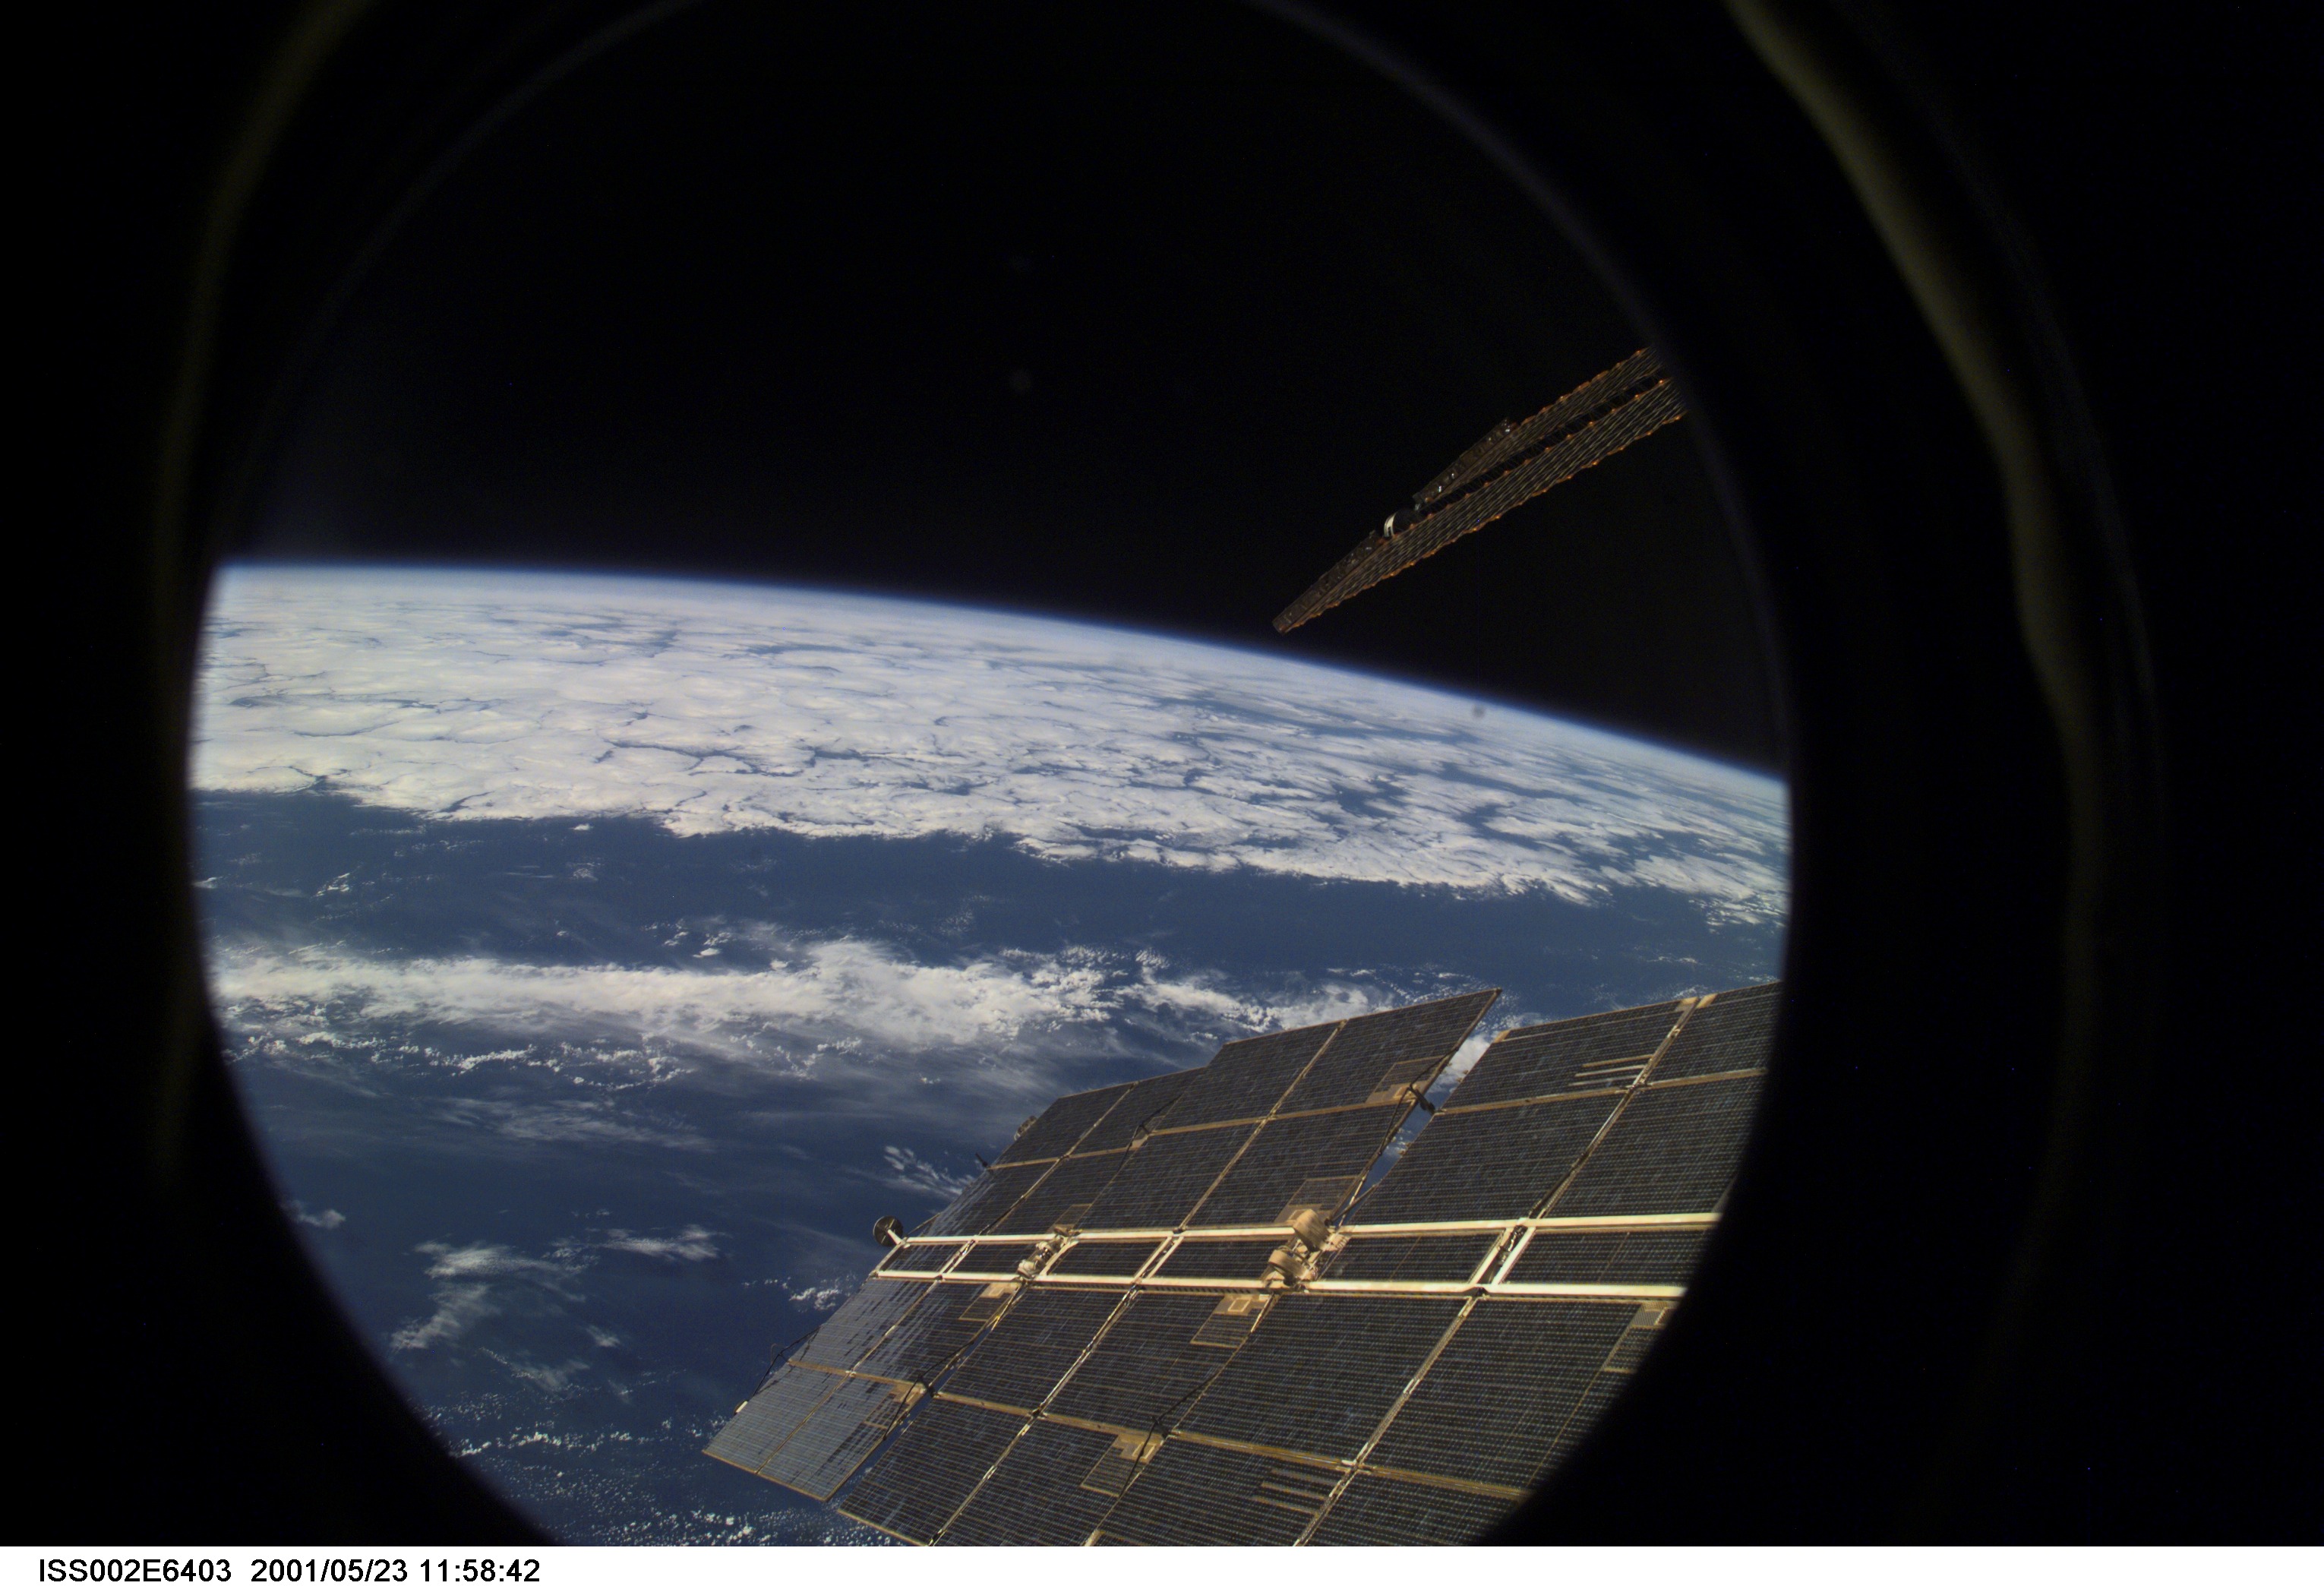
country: ATLANTIC OCEAN
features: PAN-CLOUD FRONT
